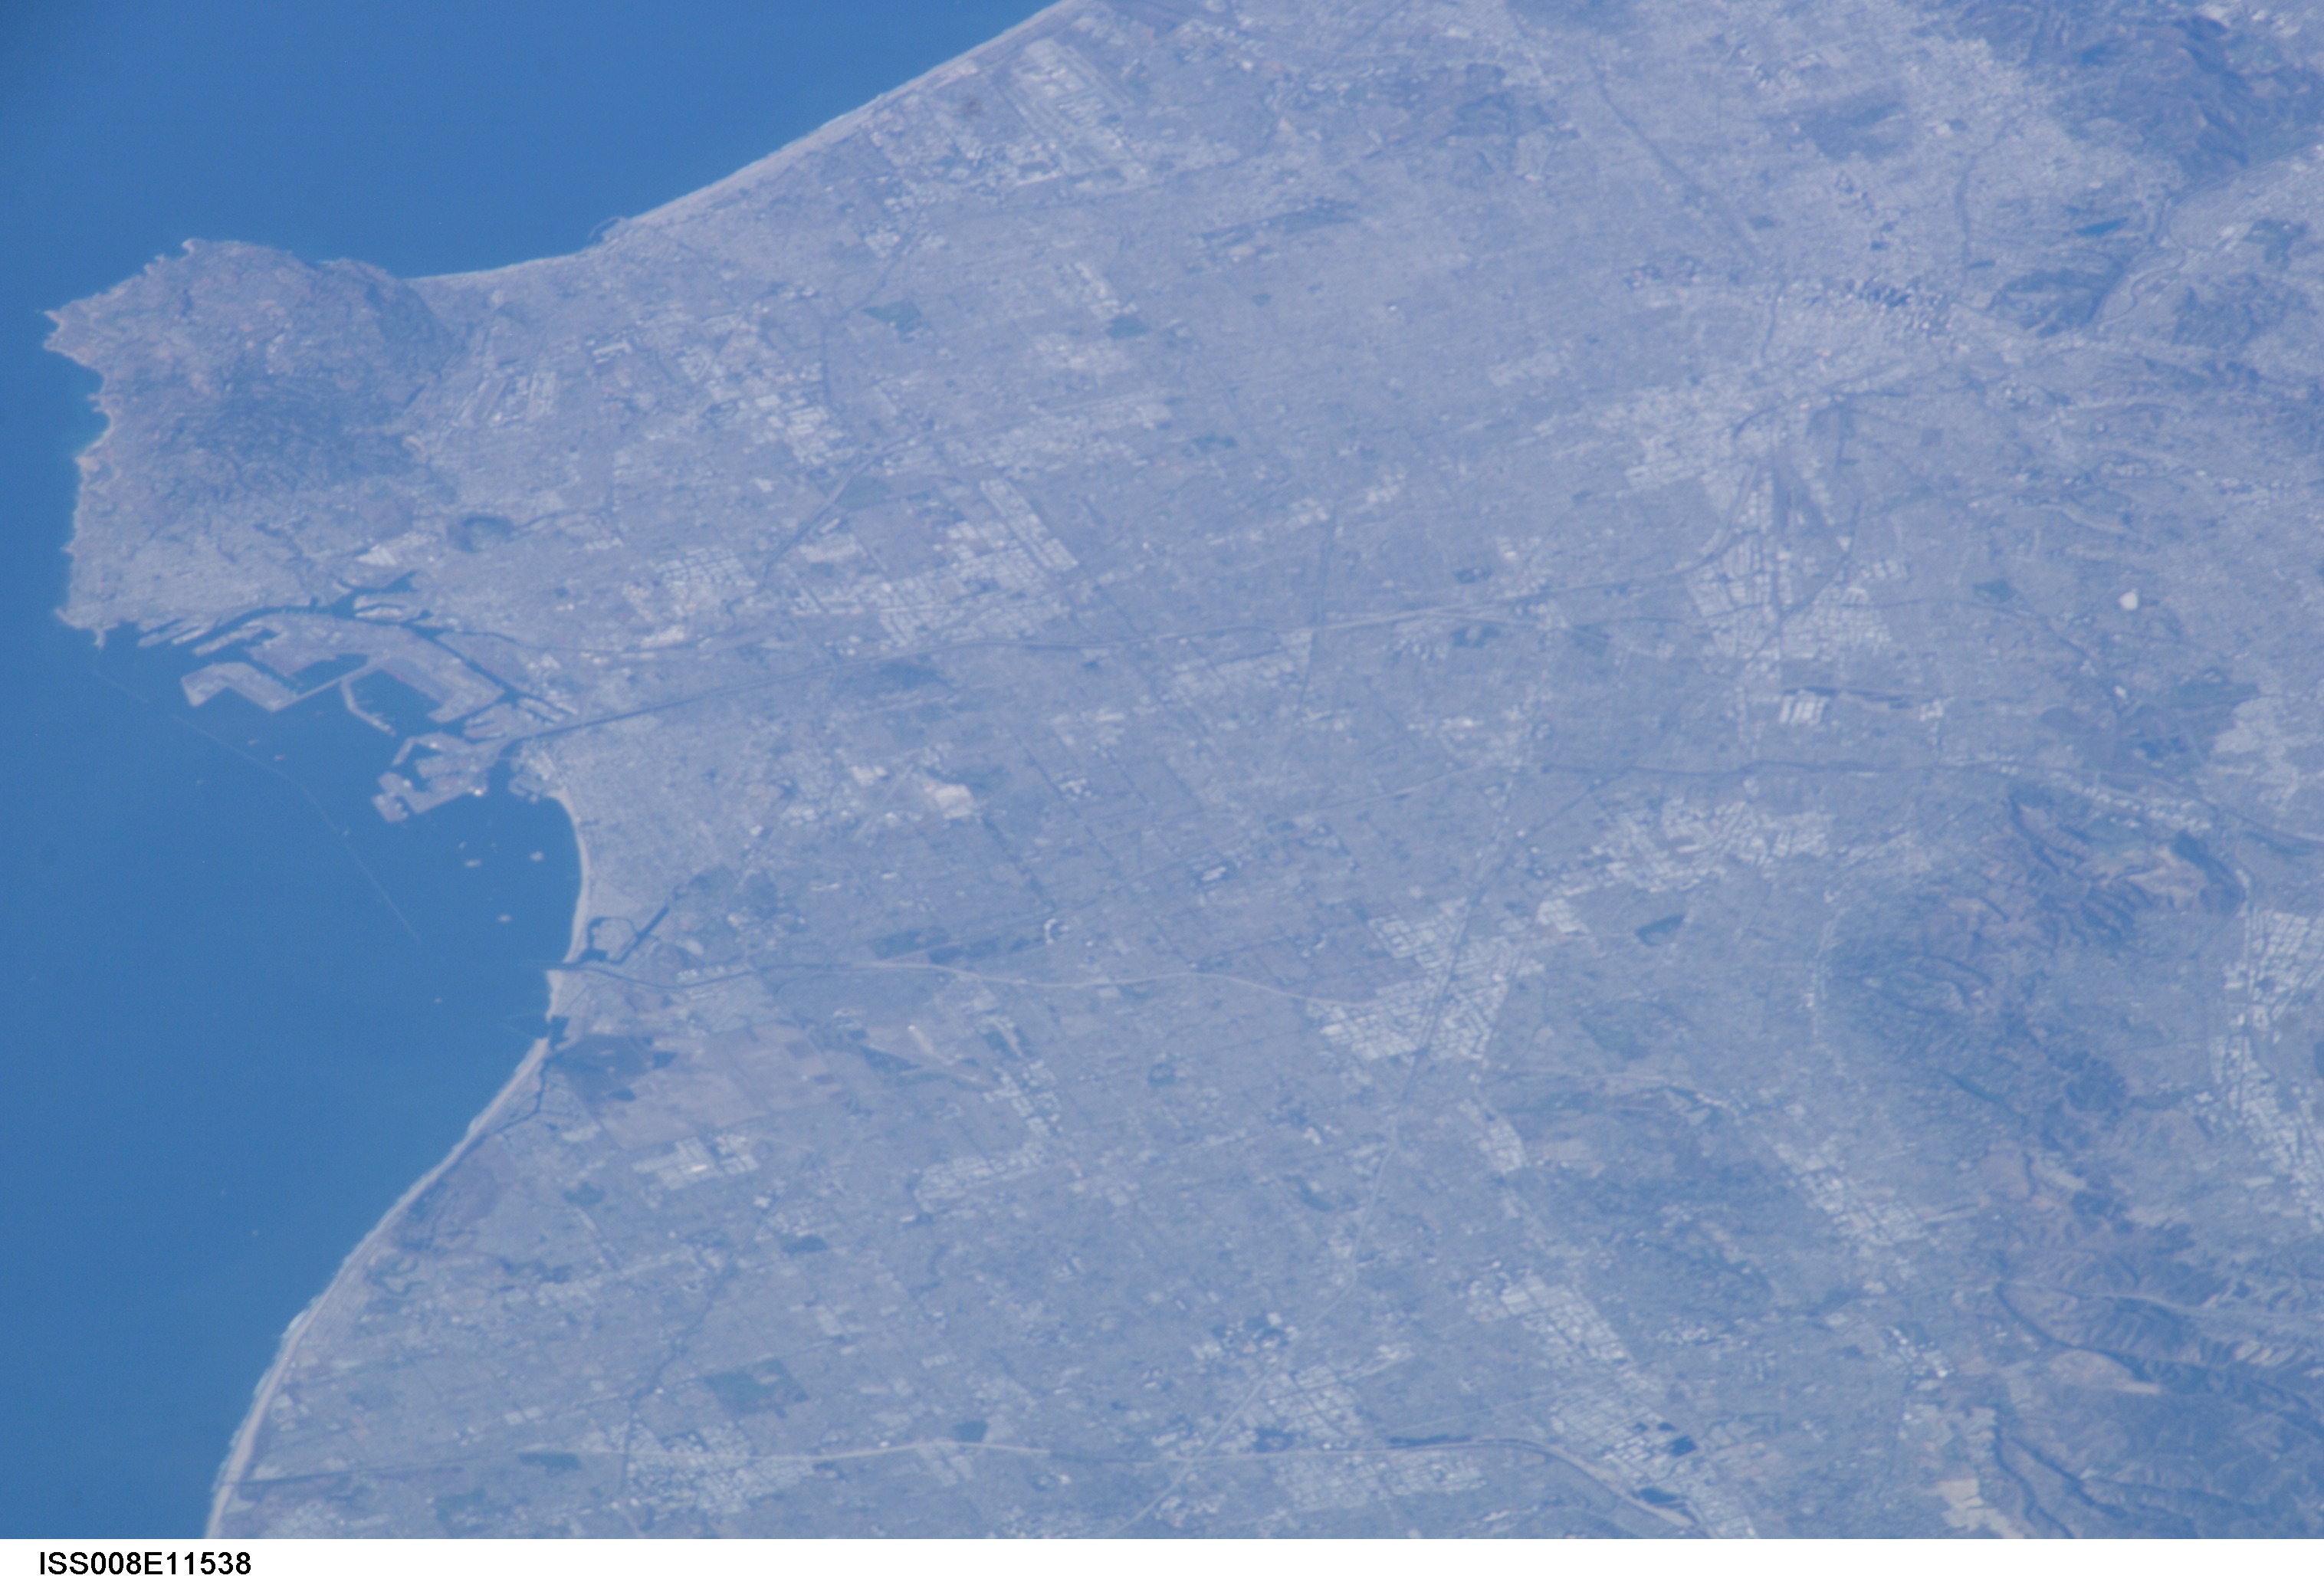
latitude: 33.9
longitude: -118.2
